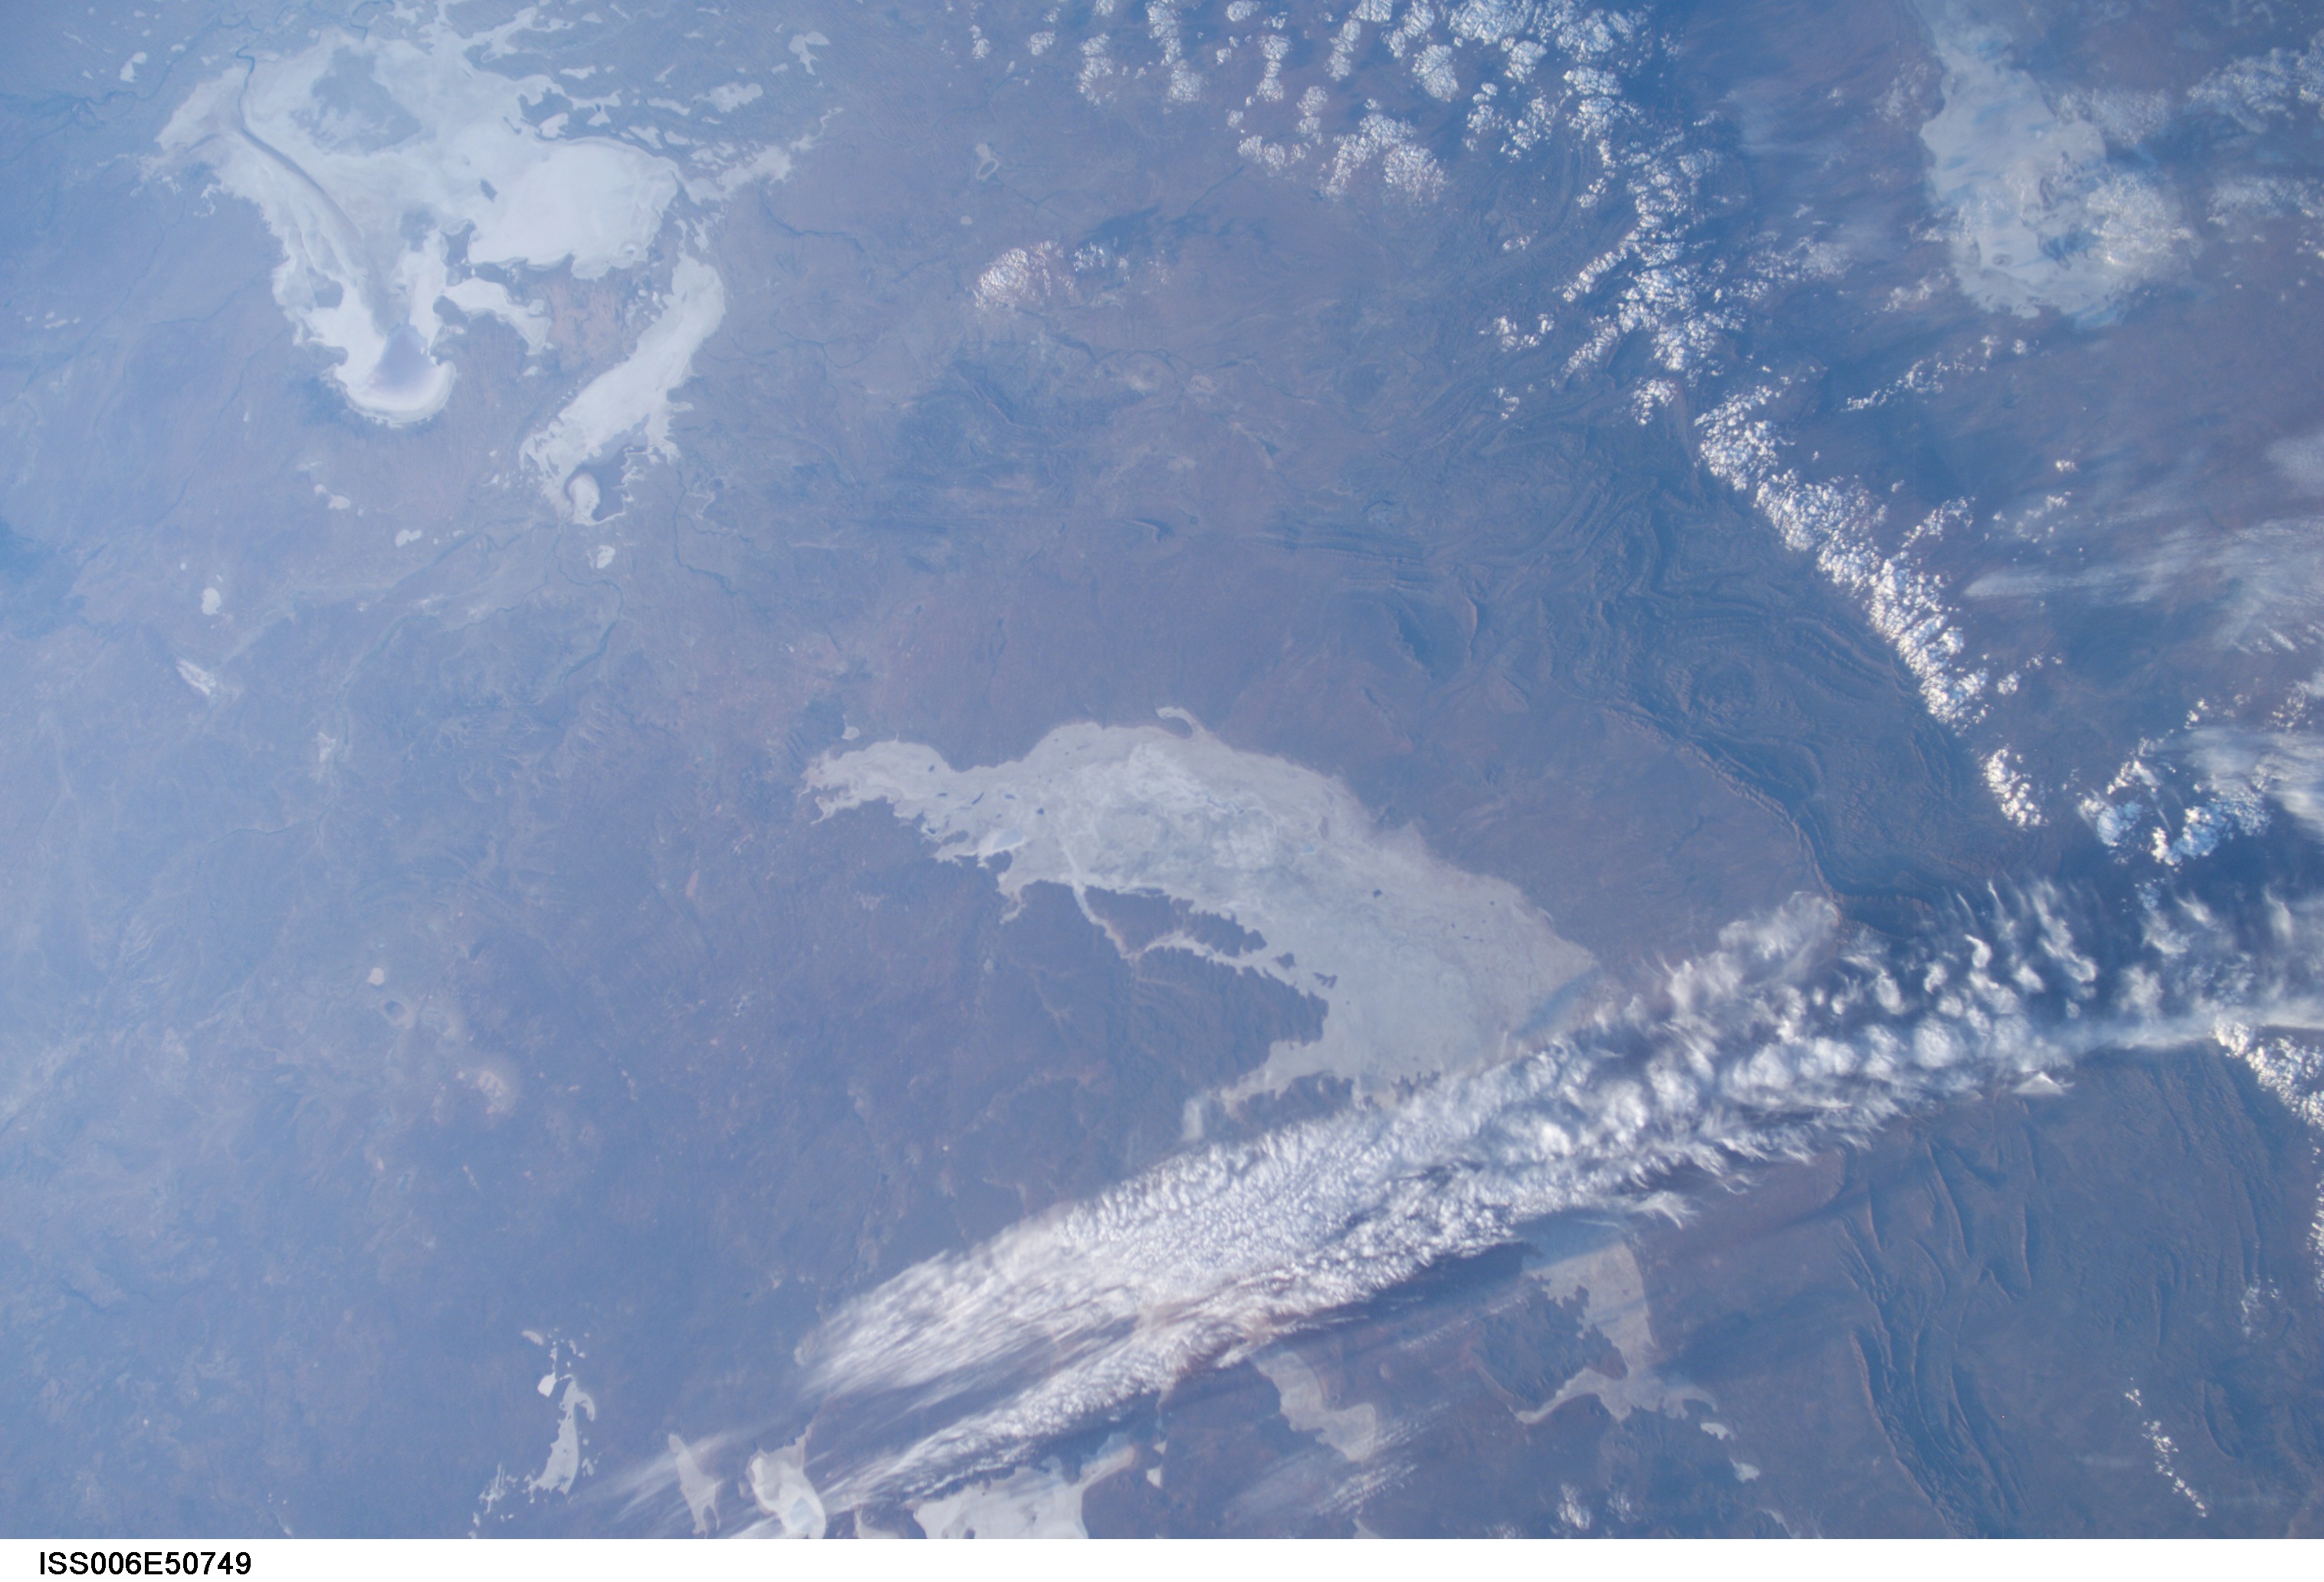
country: AUSTRALIA-SA
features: LAKE TORRENS, LAKE EYRE
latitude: -30.5
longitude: 138.0
